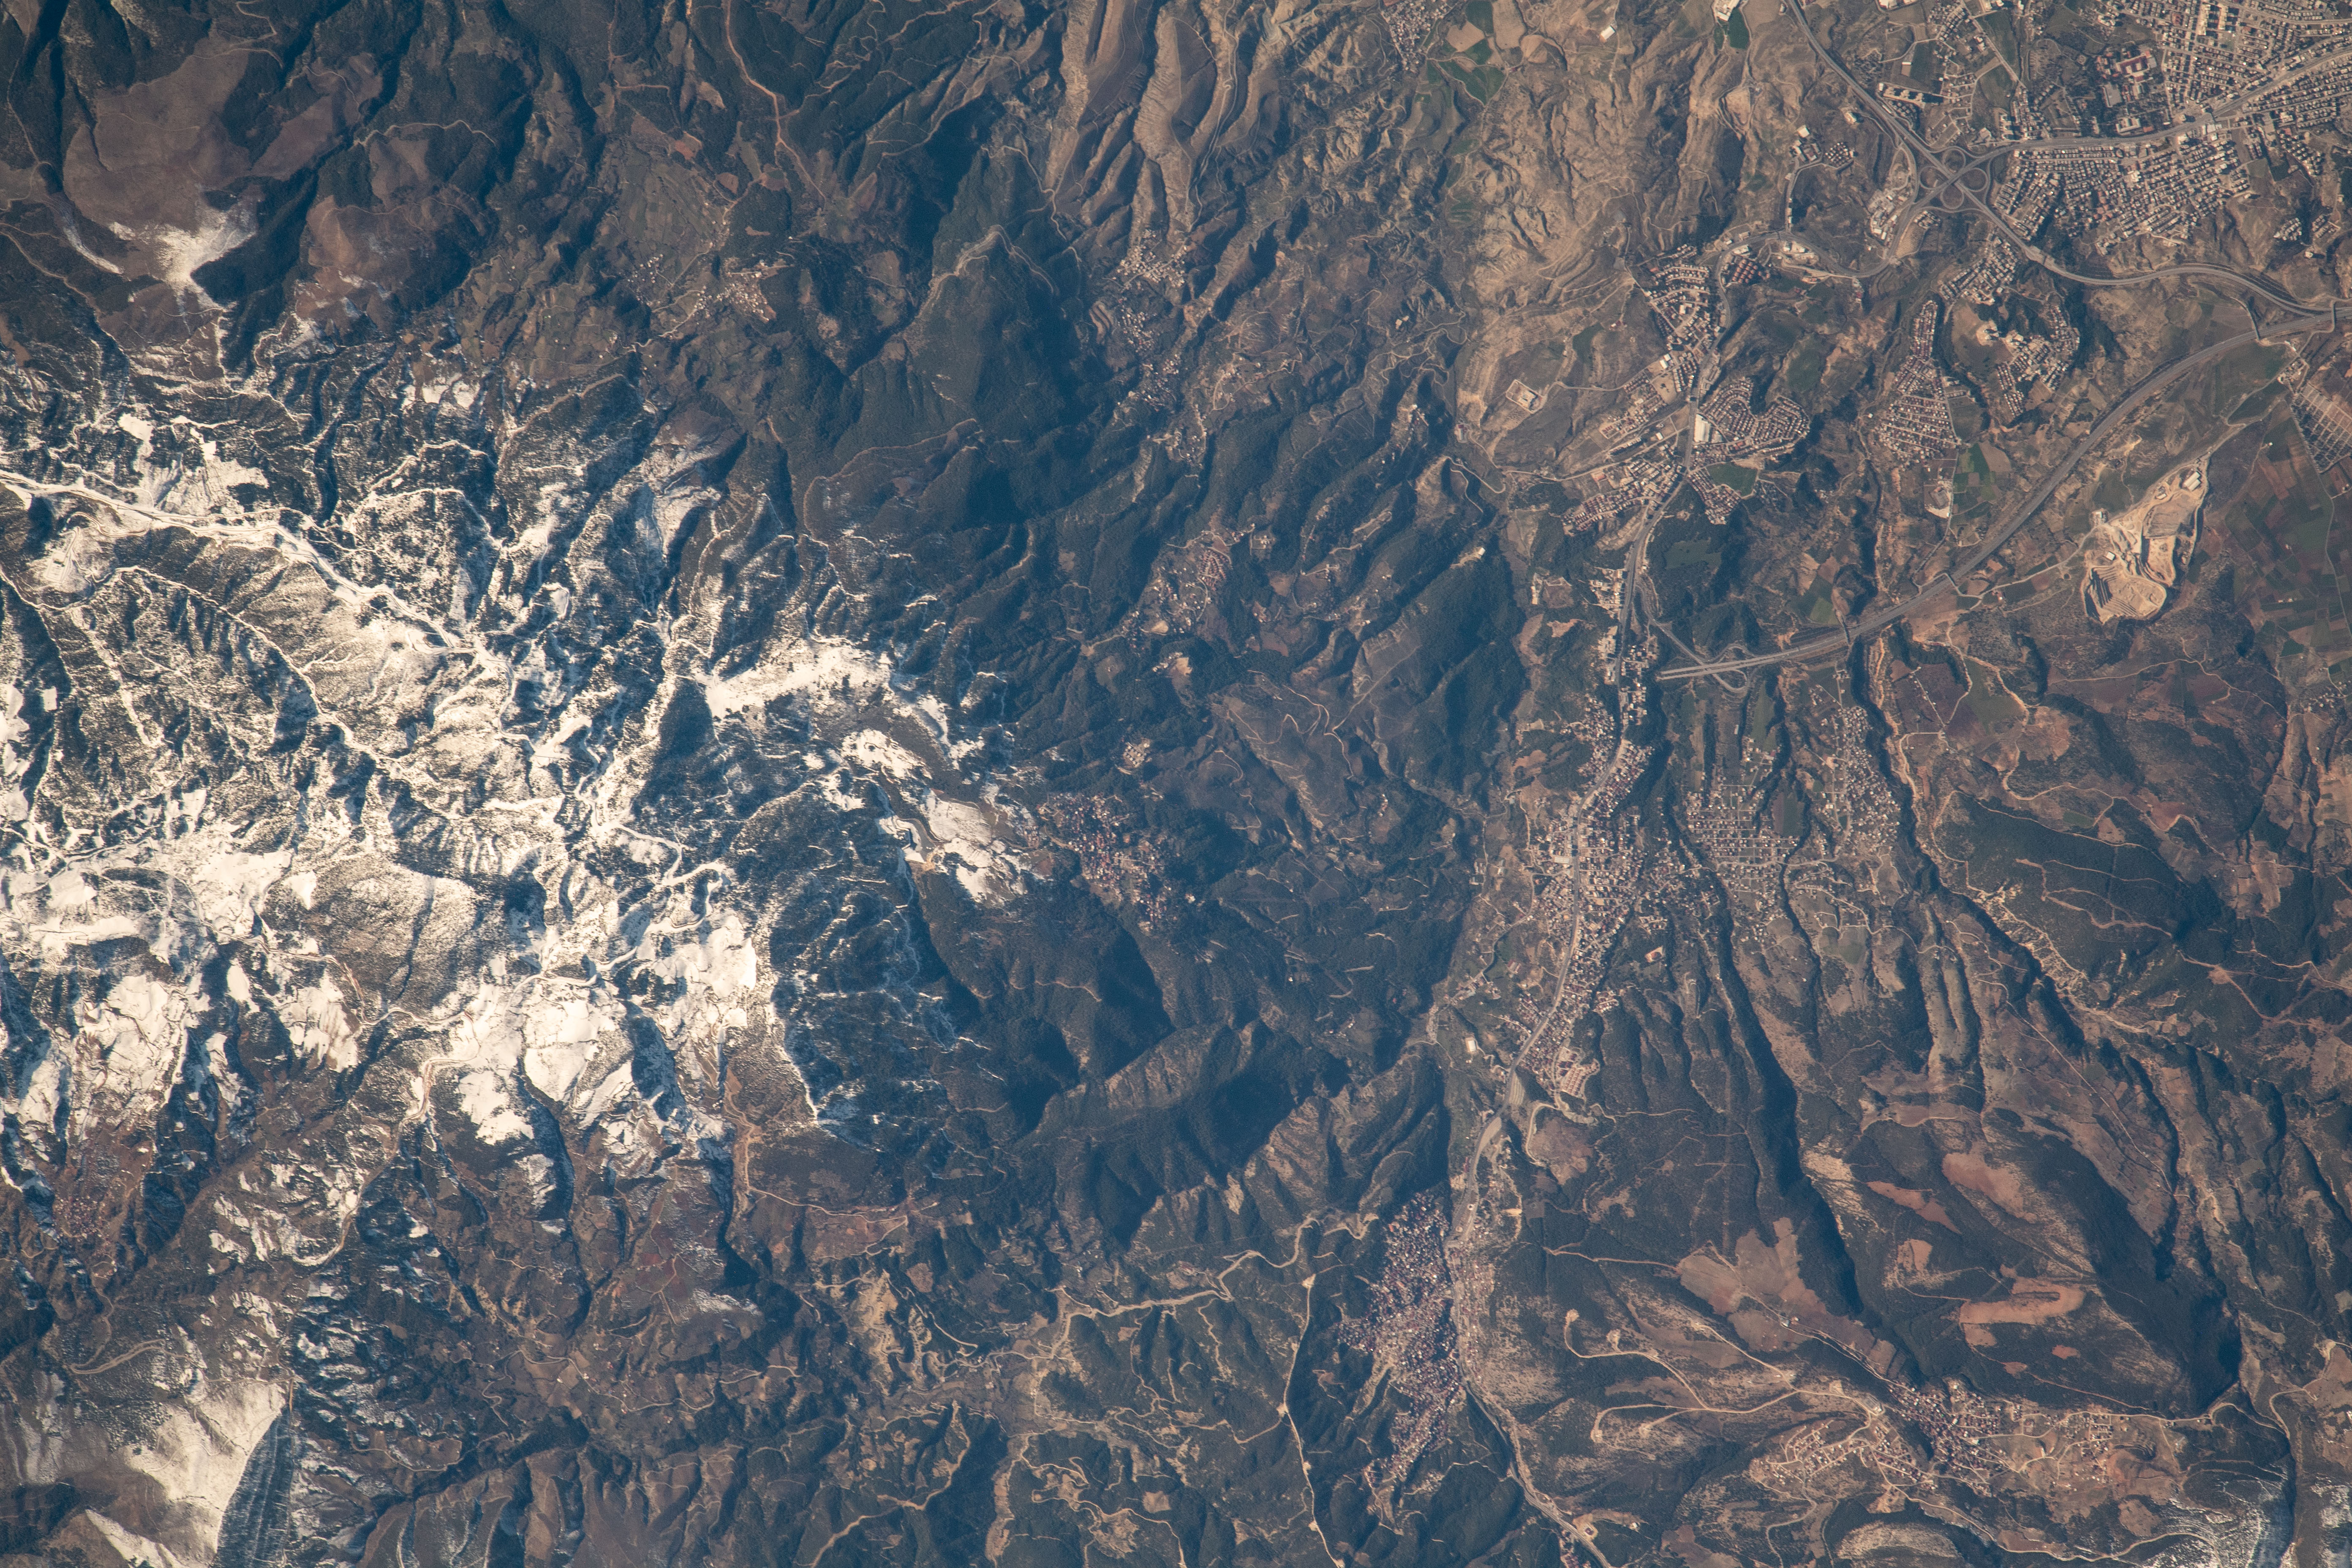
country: TURKEY
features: BELEN, ISKENDERUN, KIRIKHAN
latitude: 36.5
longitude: 36.2
